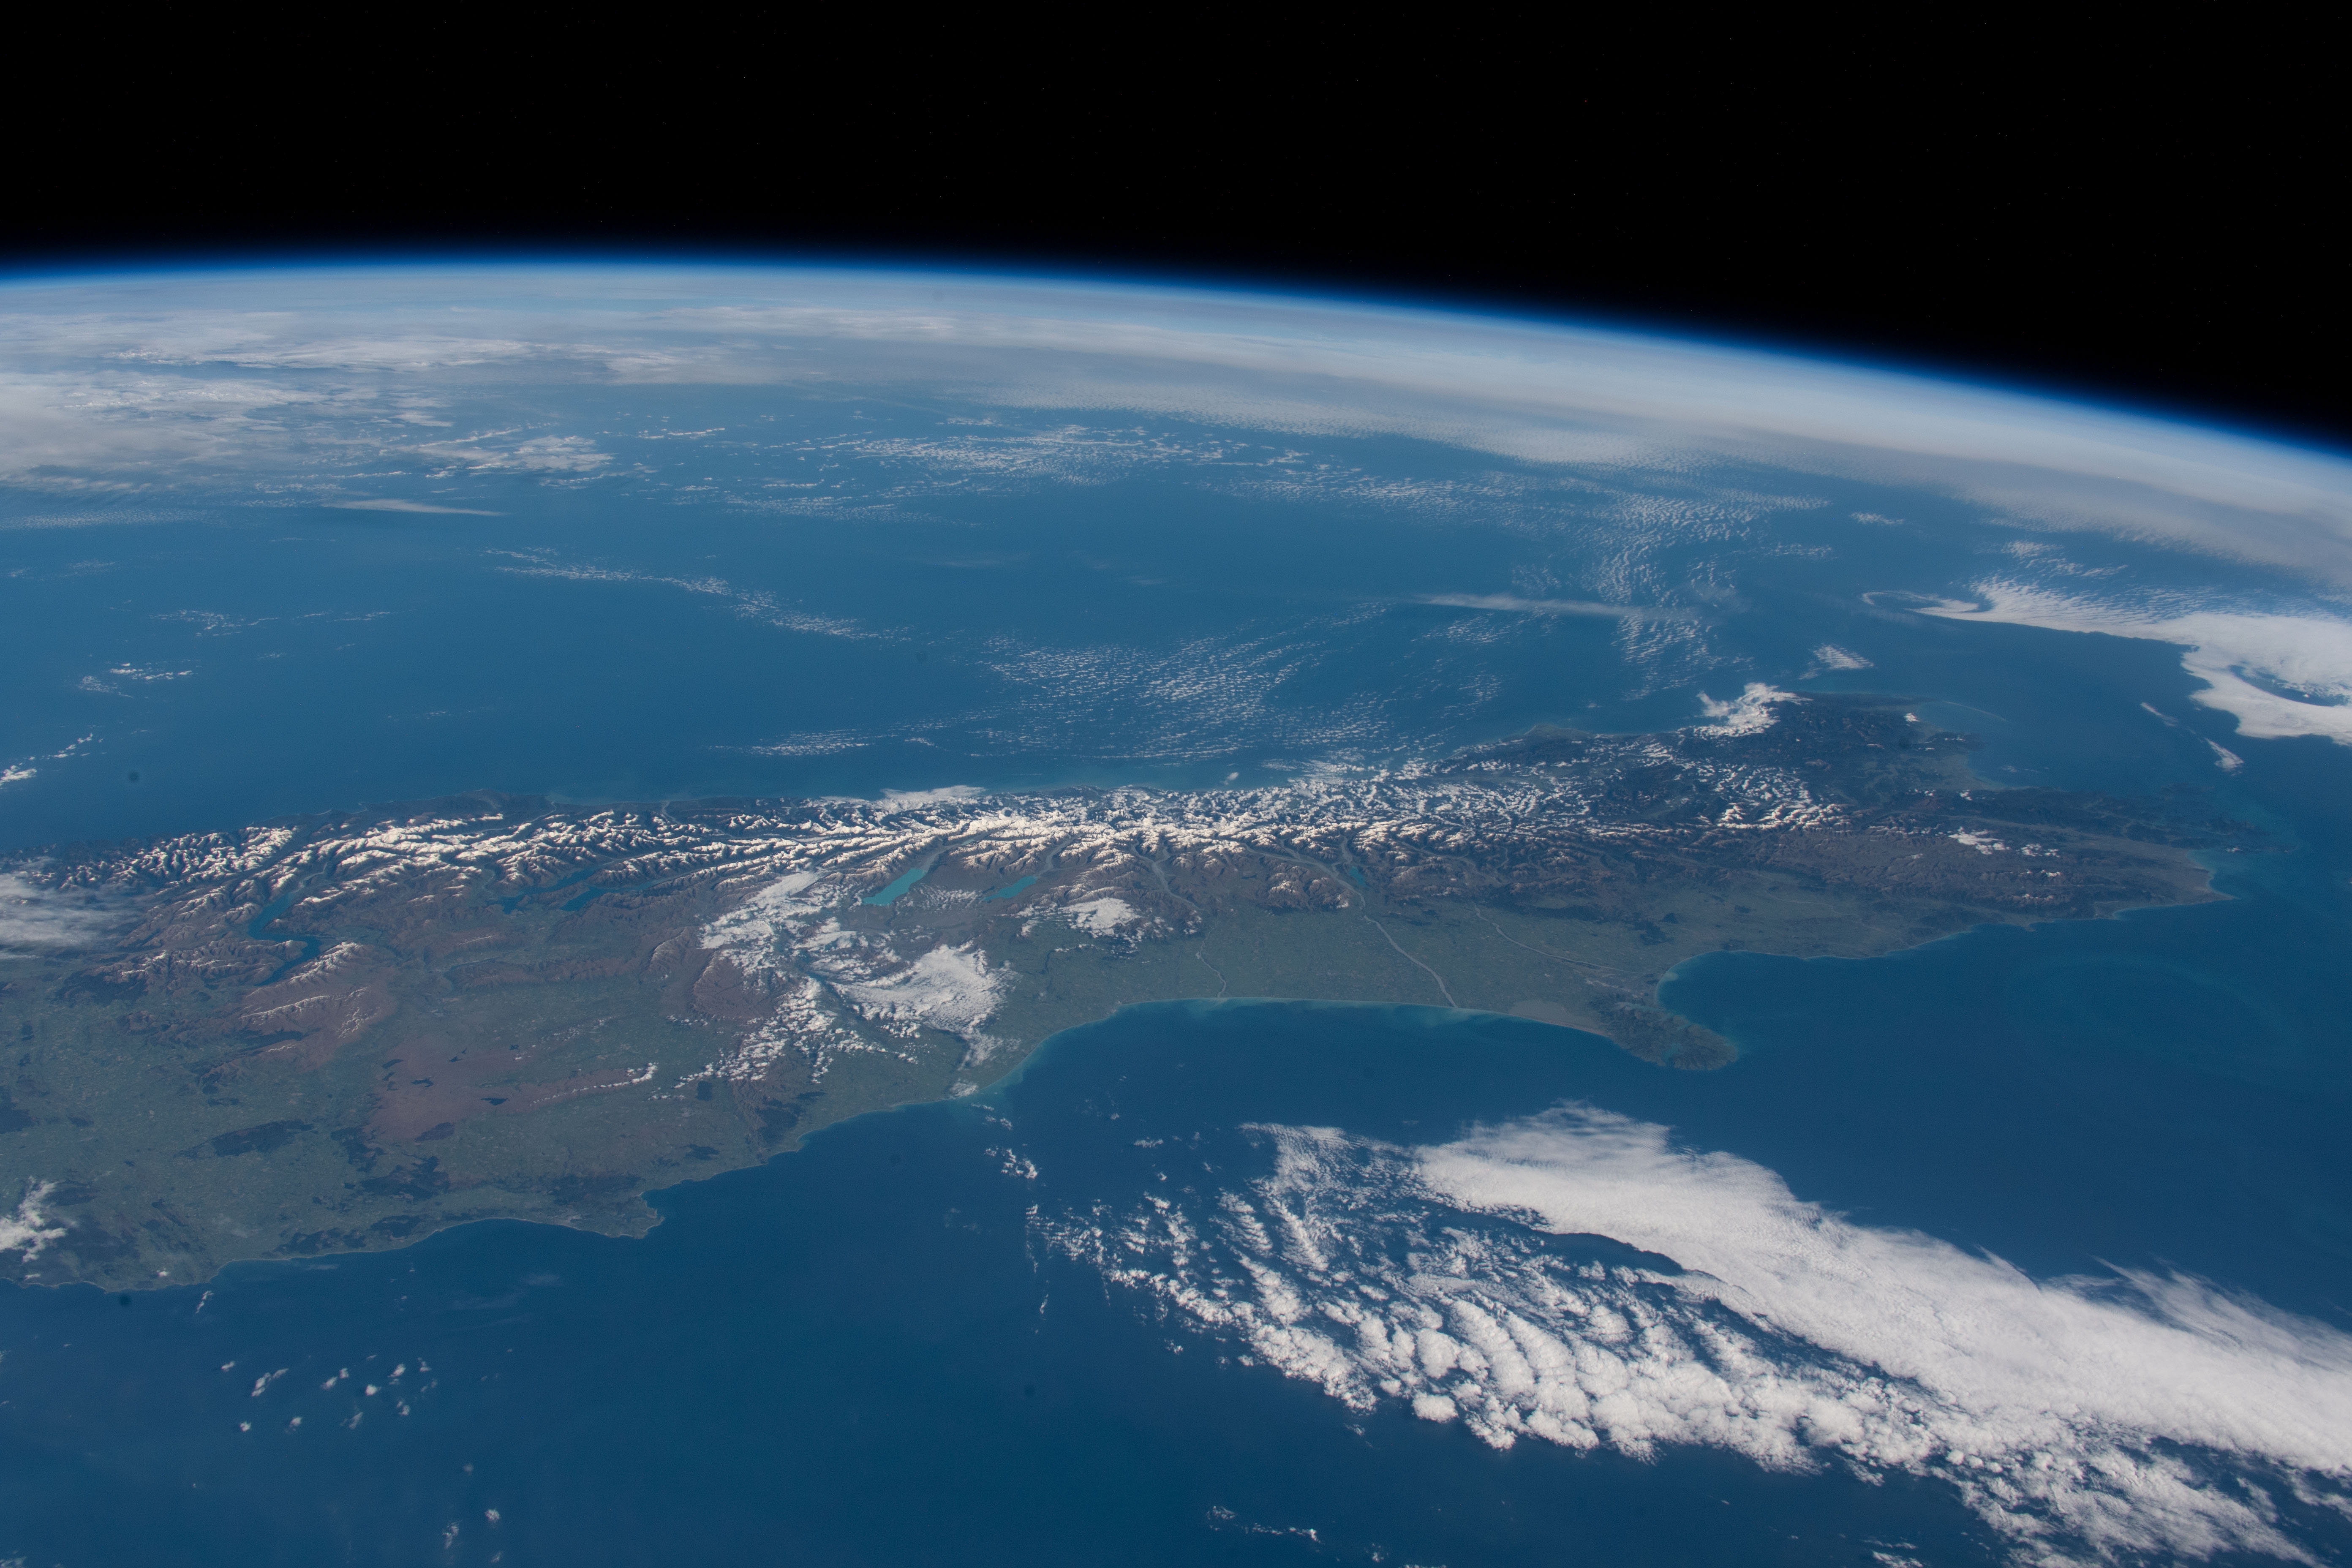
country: NEW ZEALAND-SI
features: NEW ZELAND, SOUTH ISLAND, SOUTHERN ALPS MOUNTAINS
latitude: -43.0
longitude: 170.5
